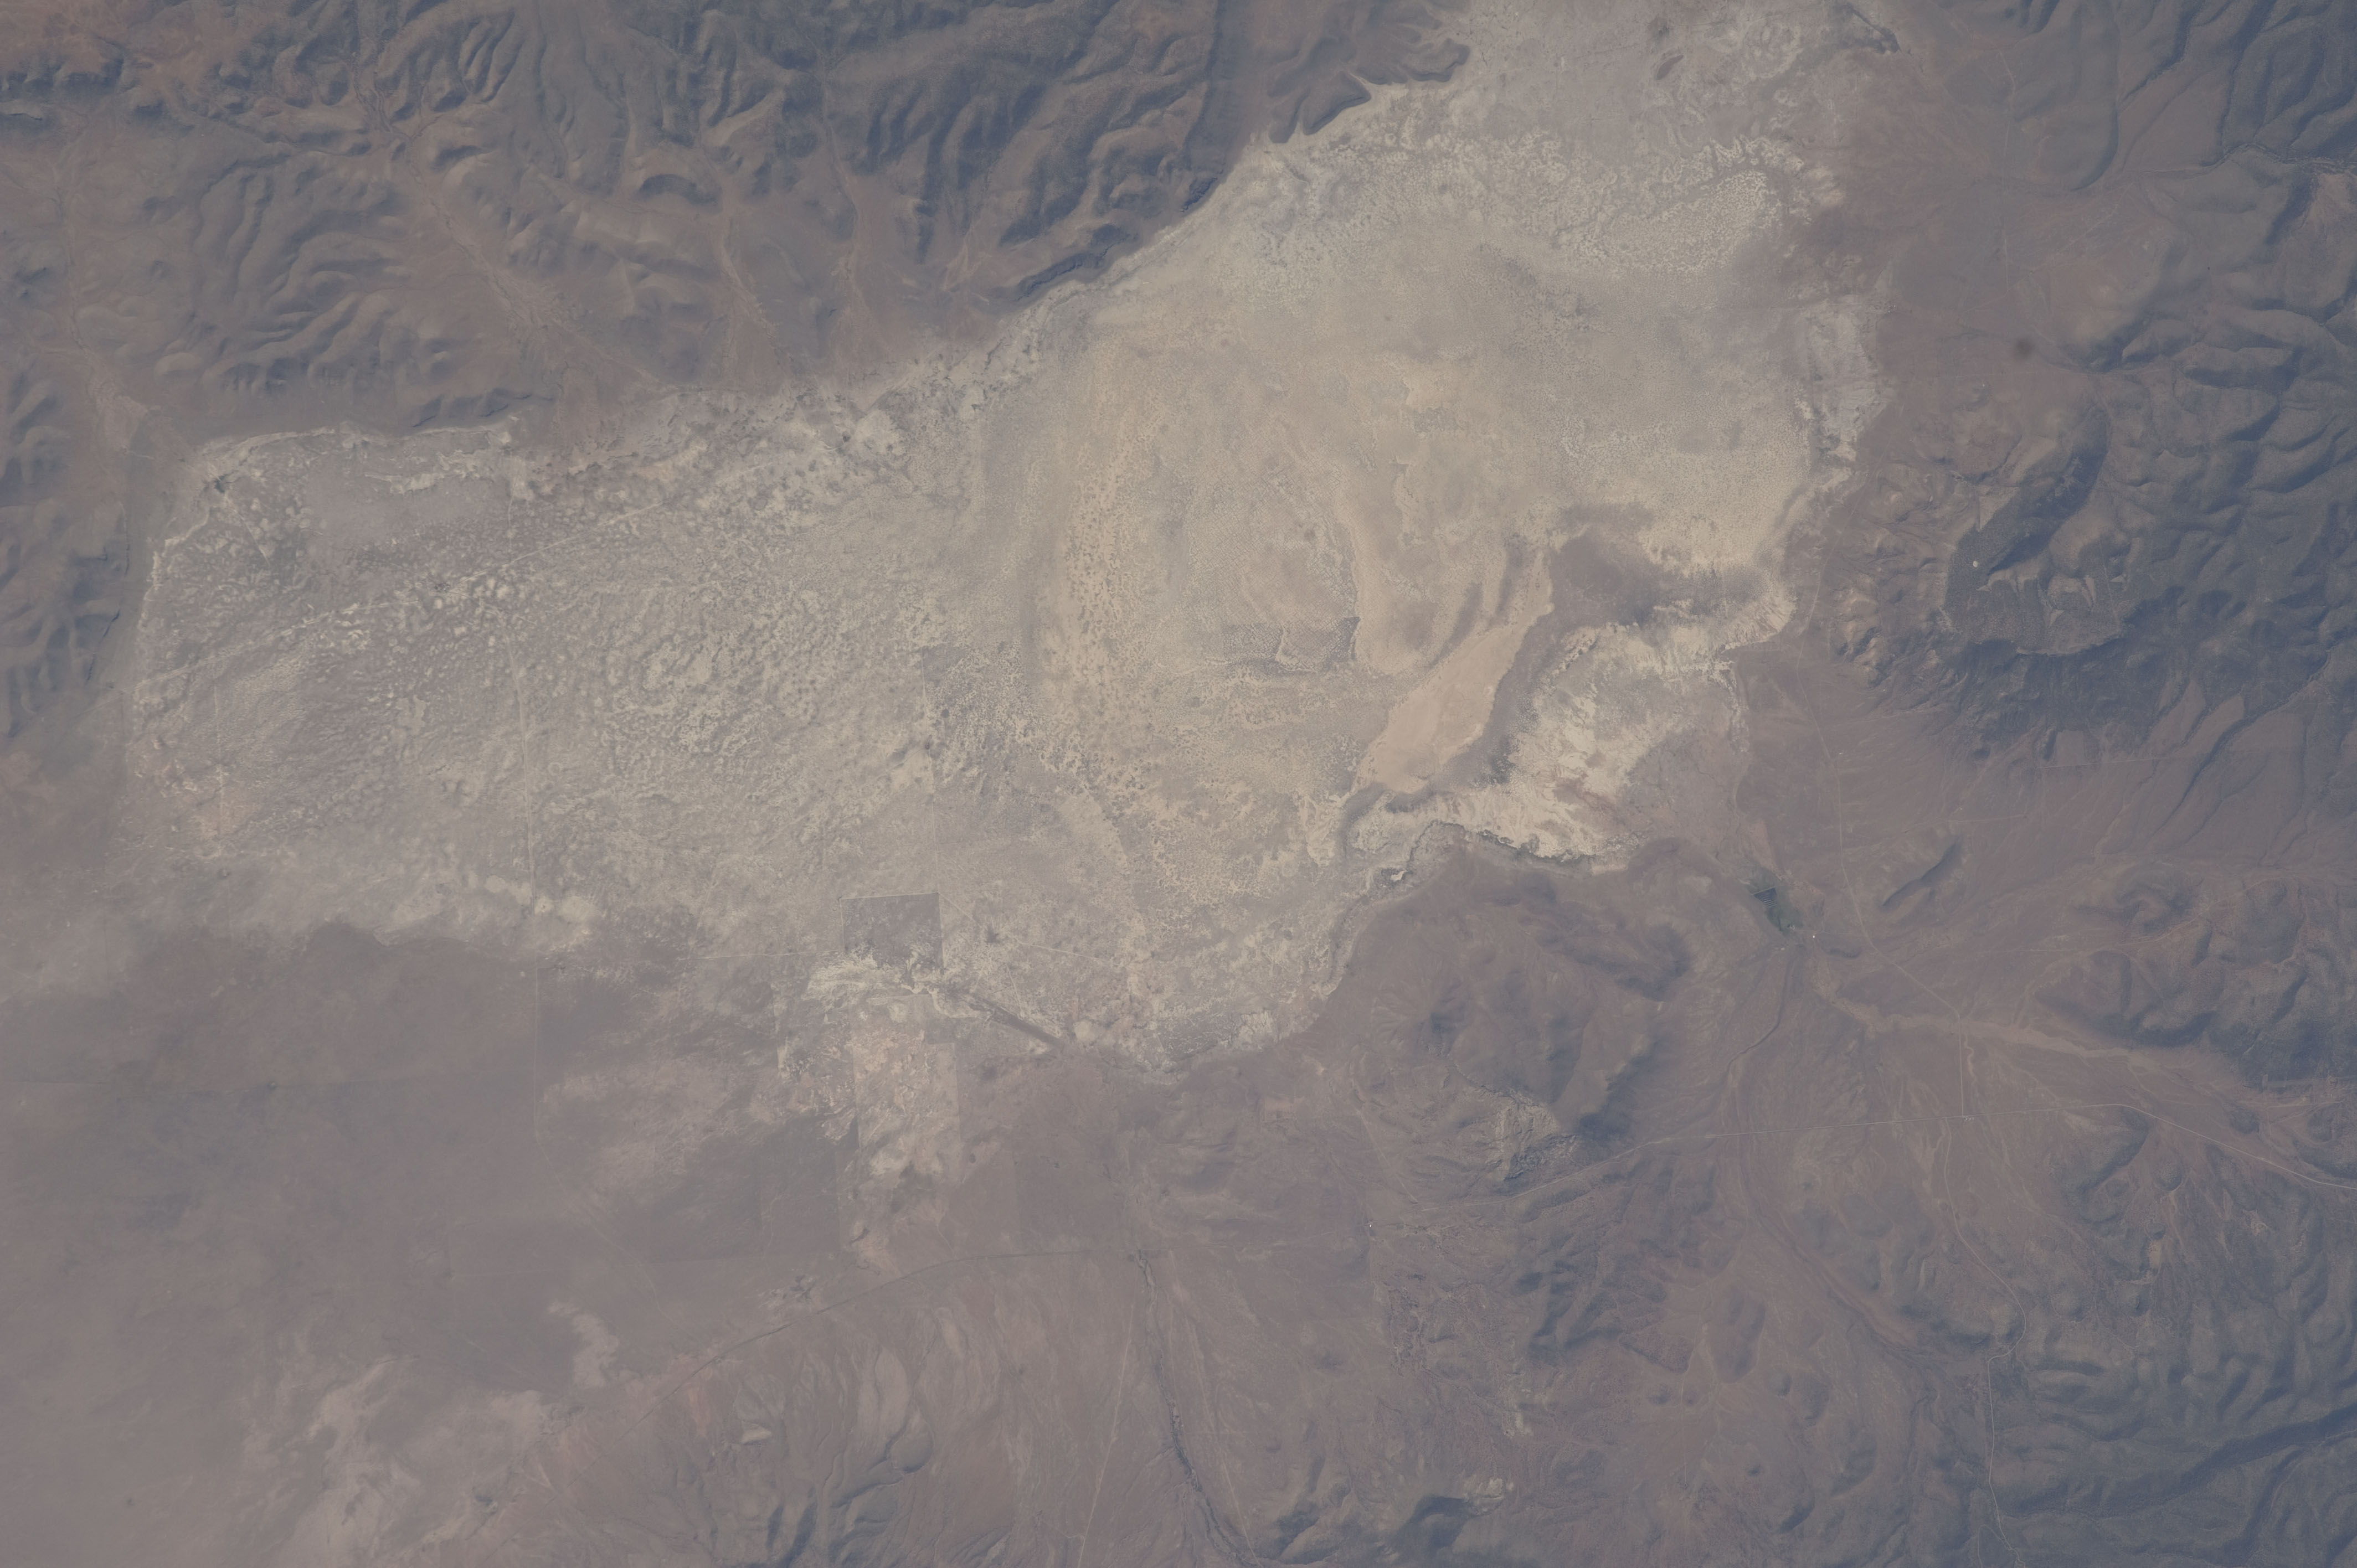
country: USA-NEW MEXICO
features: W. PLAINS OF ST AUGUSTINE, SALT PAN, TULAROSA MTS.
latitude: 33.8
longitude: -108.3
